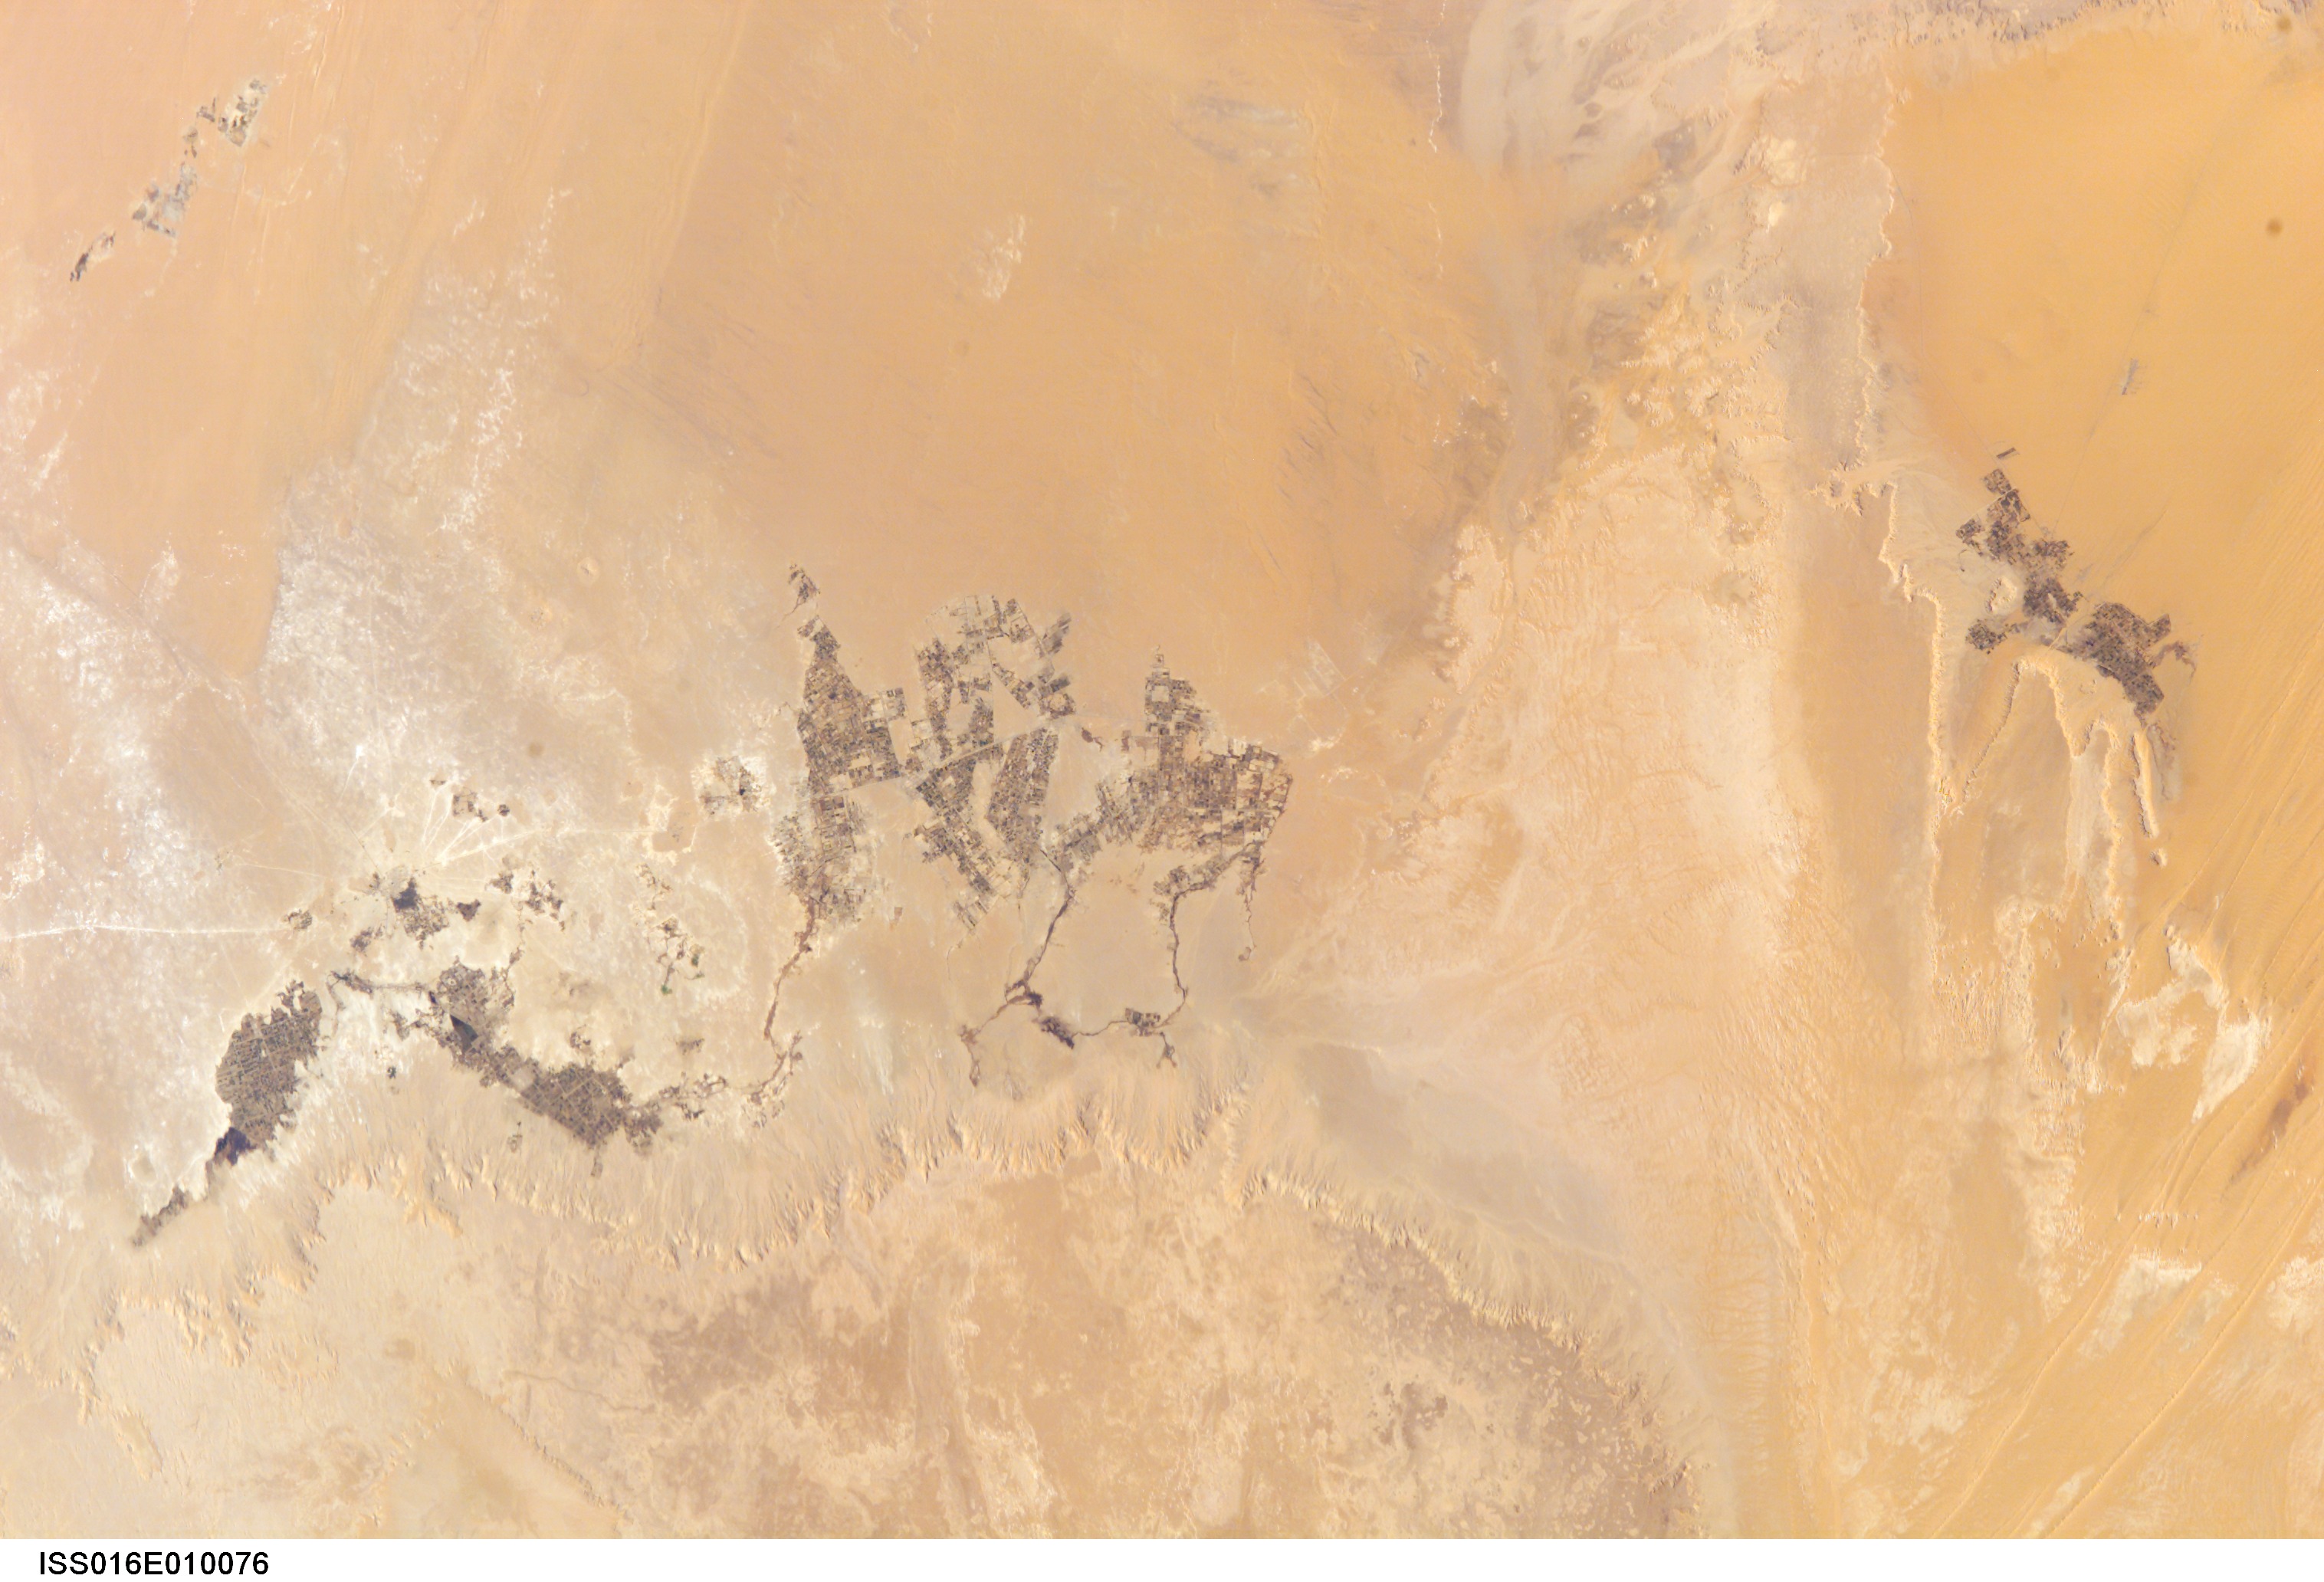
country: EGYPT
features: FARAFRA OAISIS, BLUFFS, DUNES
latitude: 26.5
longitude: 28.0
